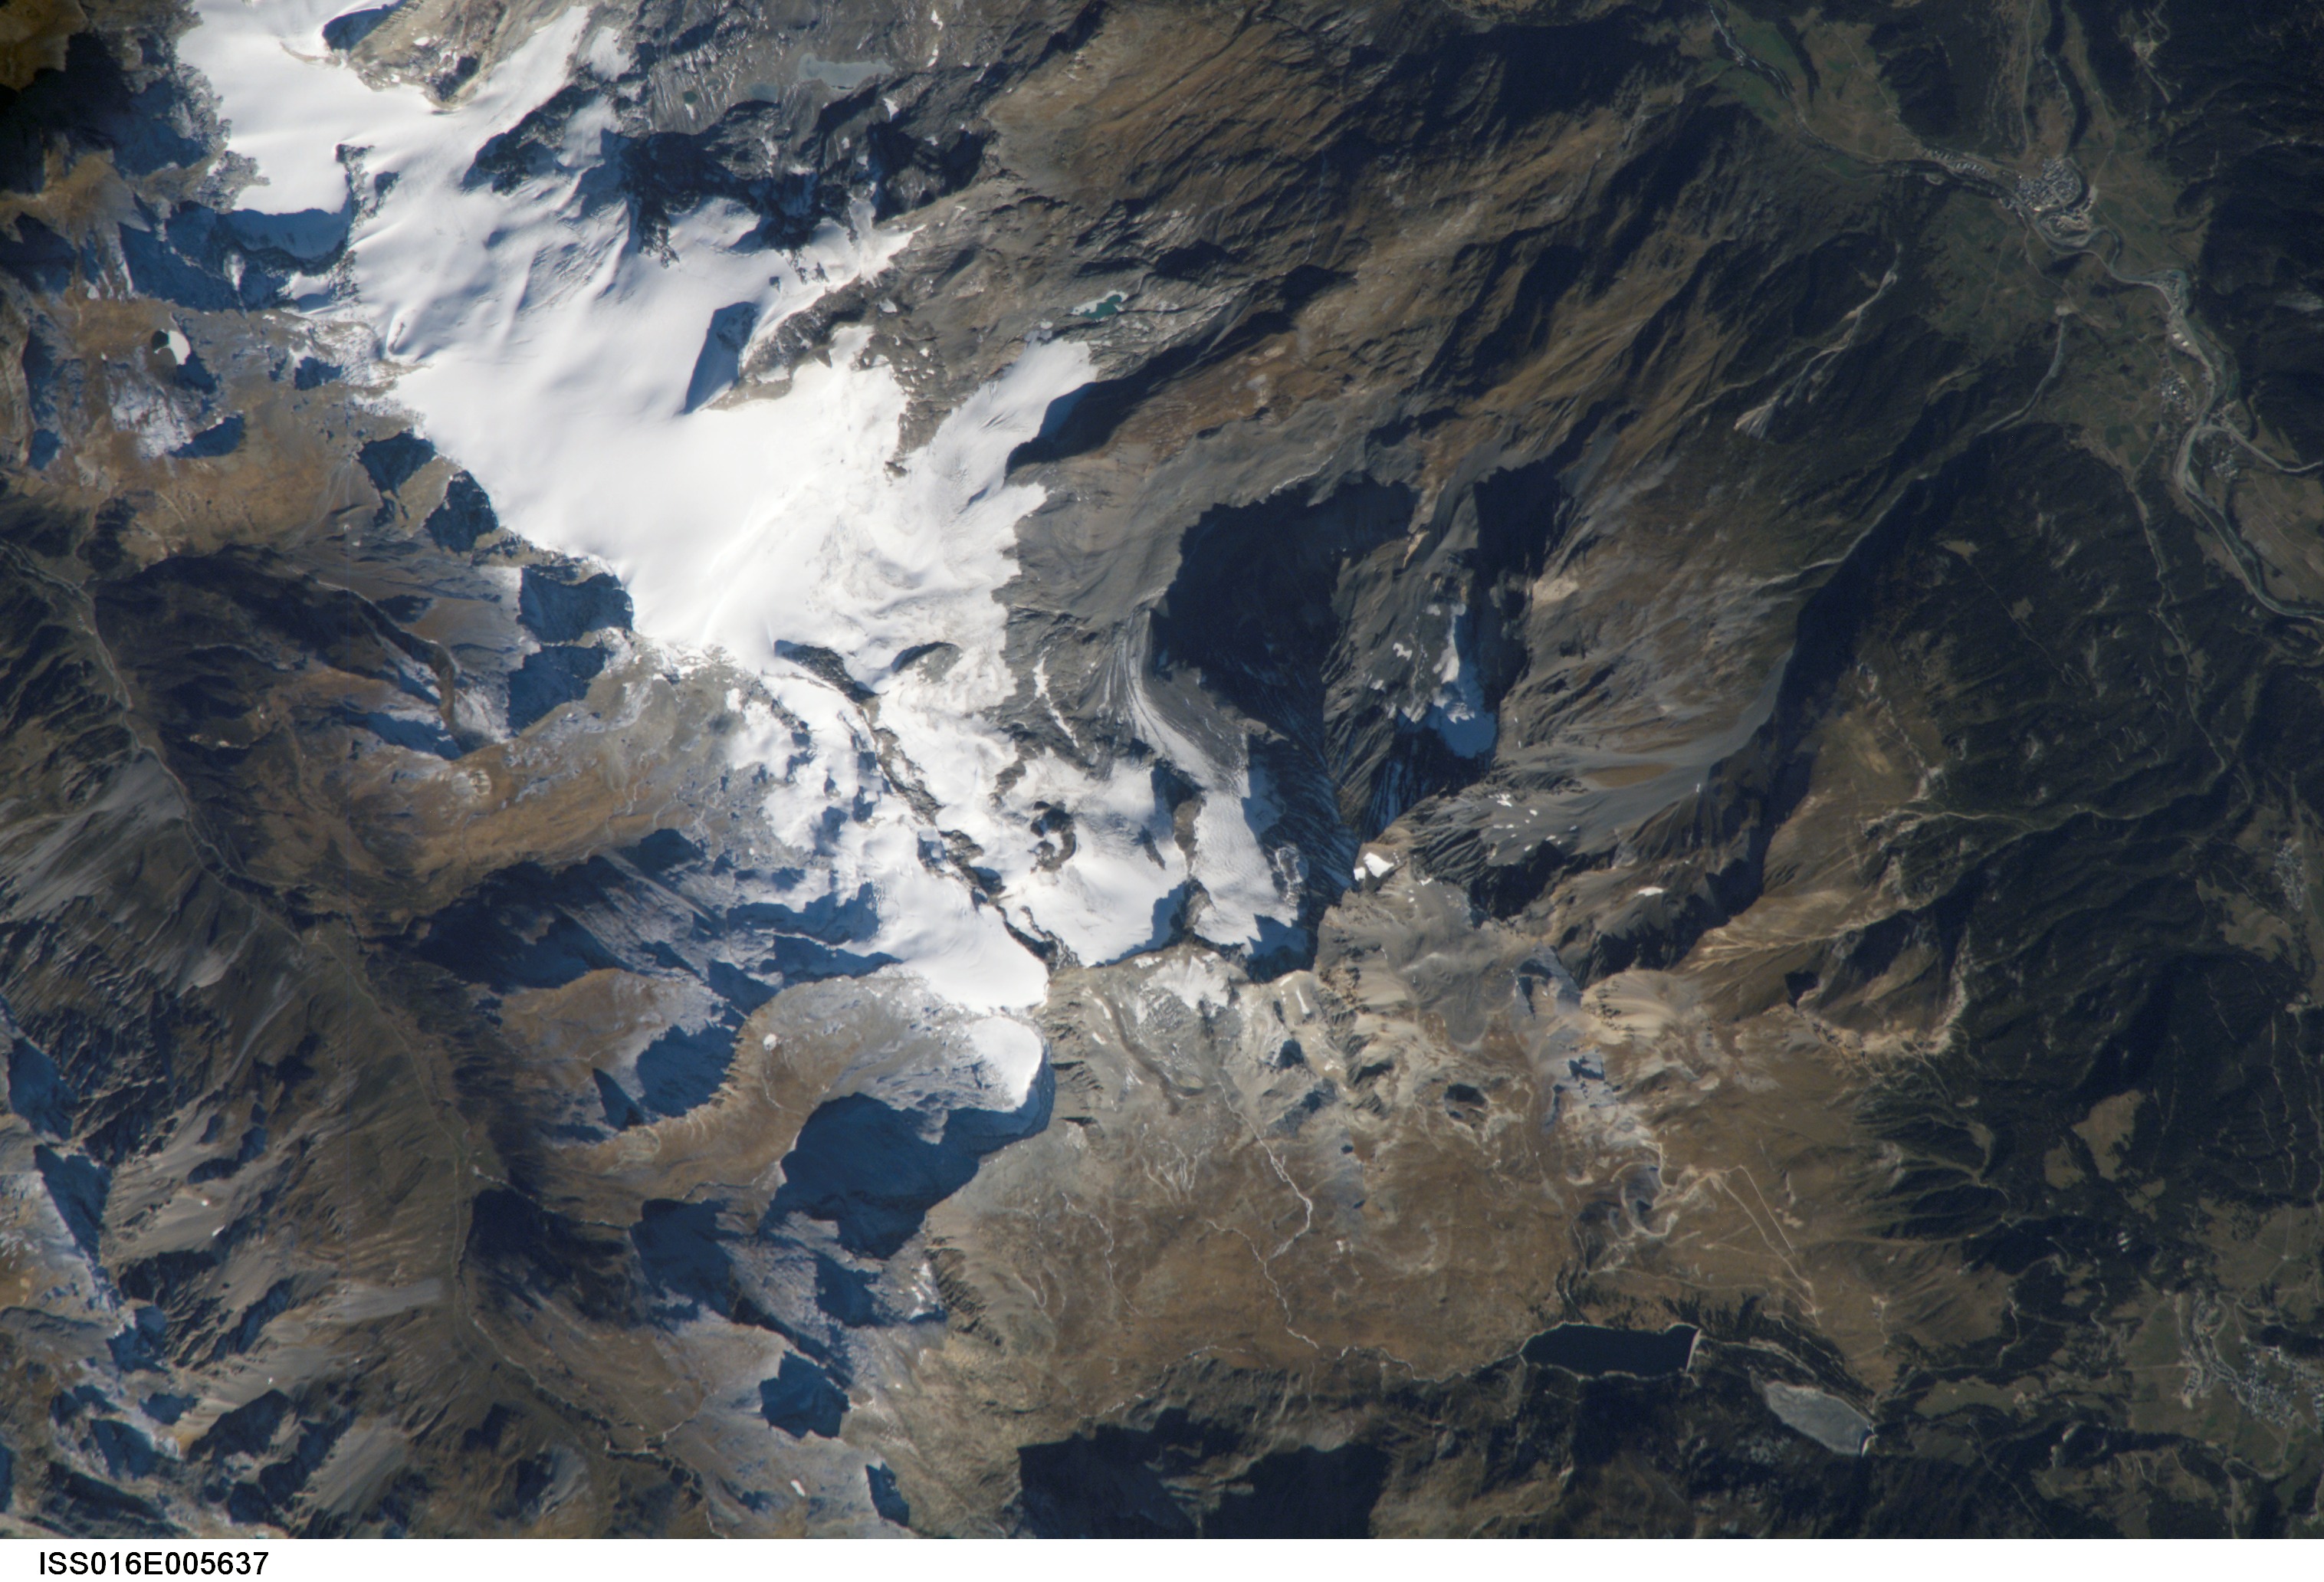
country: FRANCE
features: PARRACHEE PK., ICE FIELD, GL.
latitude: 45.3
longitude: 6.8
